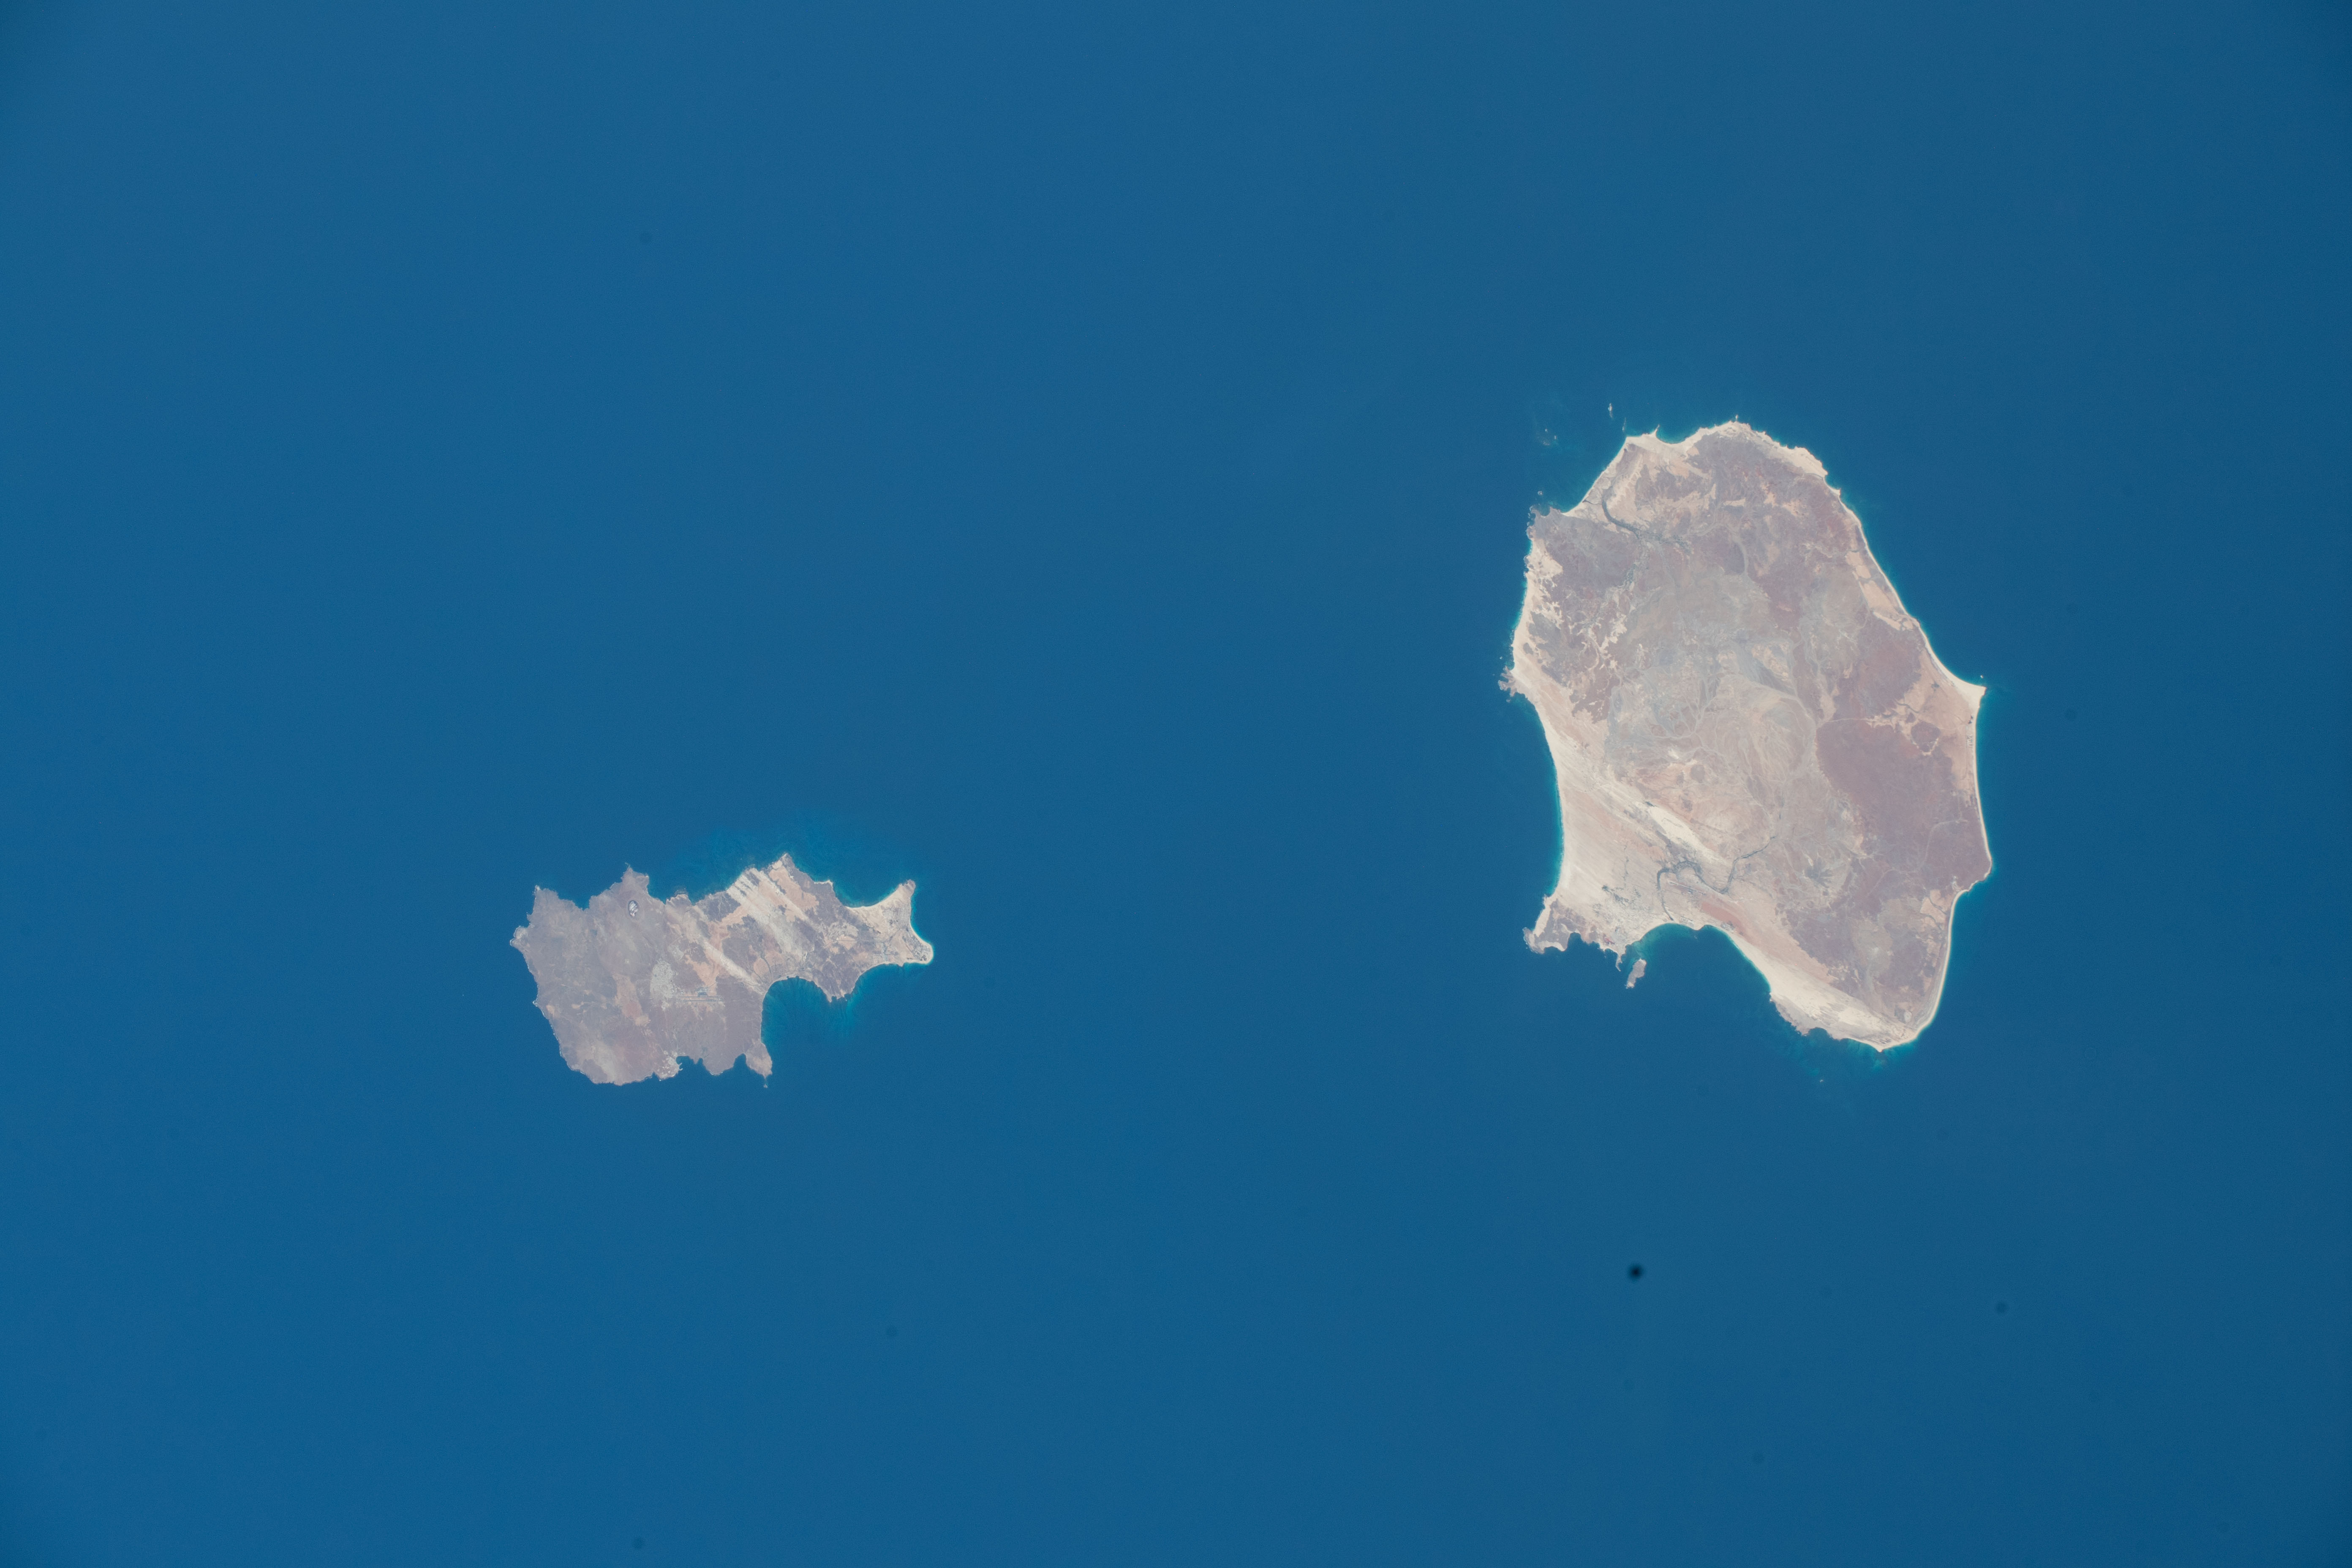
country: CAPE VERDE ISLANDS
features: RABIL AIRPORT, CAPE VERDE ISLANDS, AMILCAR CABRAL INTERNATIONAL AIRPORT
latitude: 16.4
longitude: -22.8
